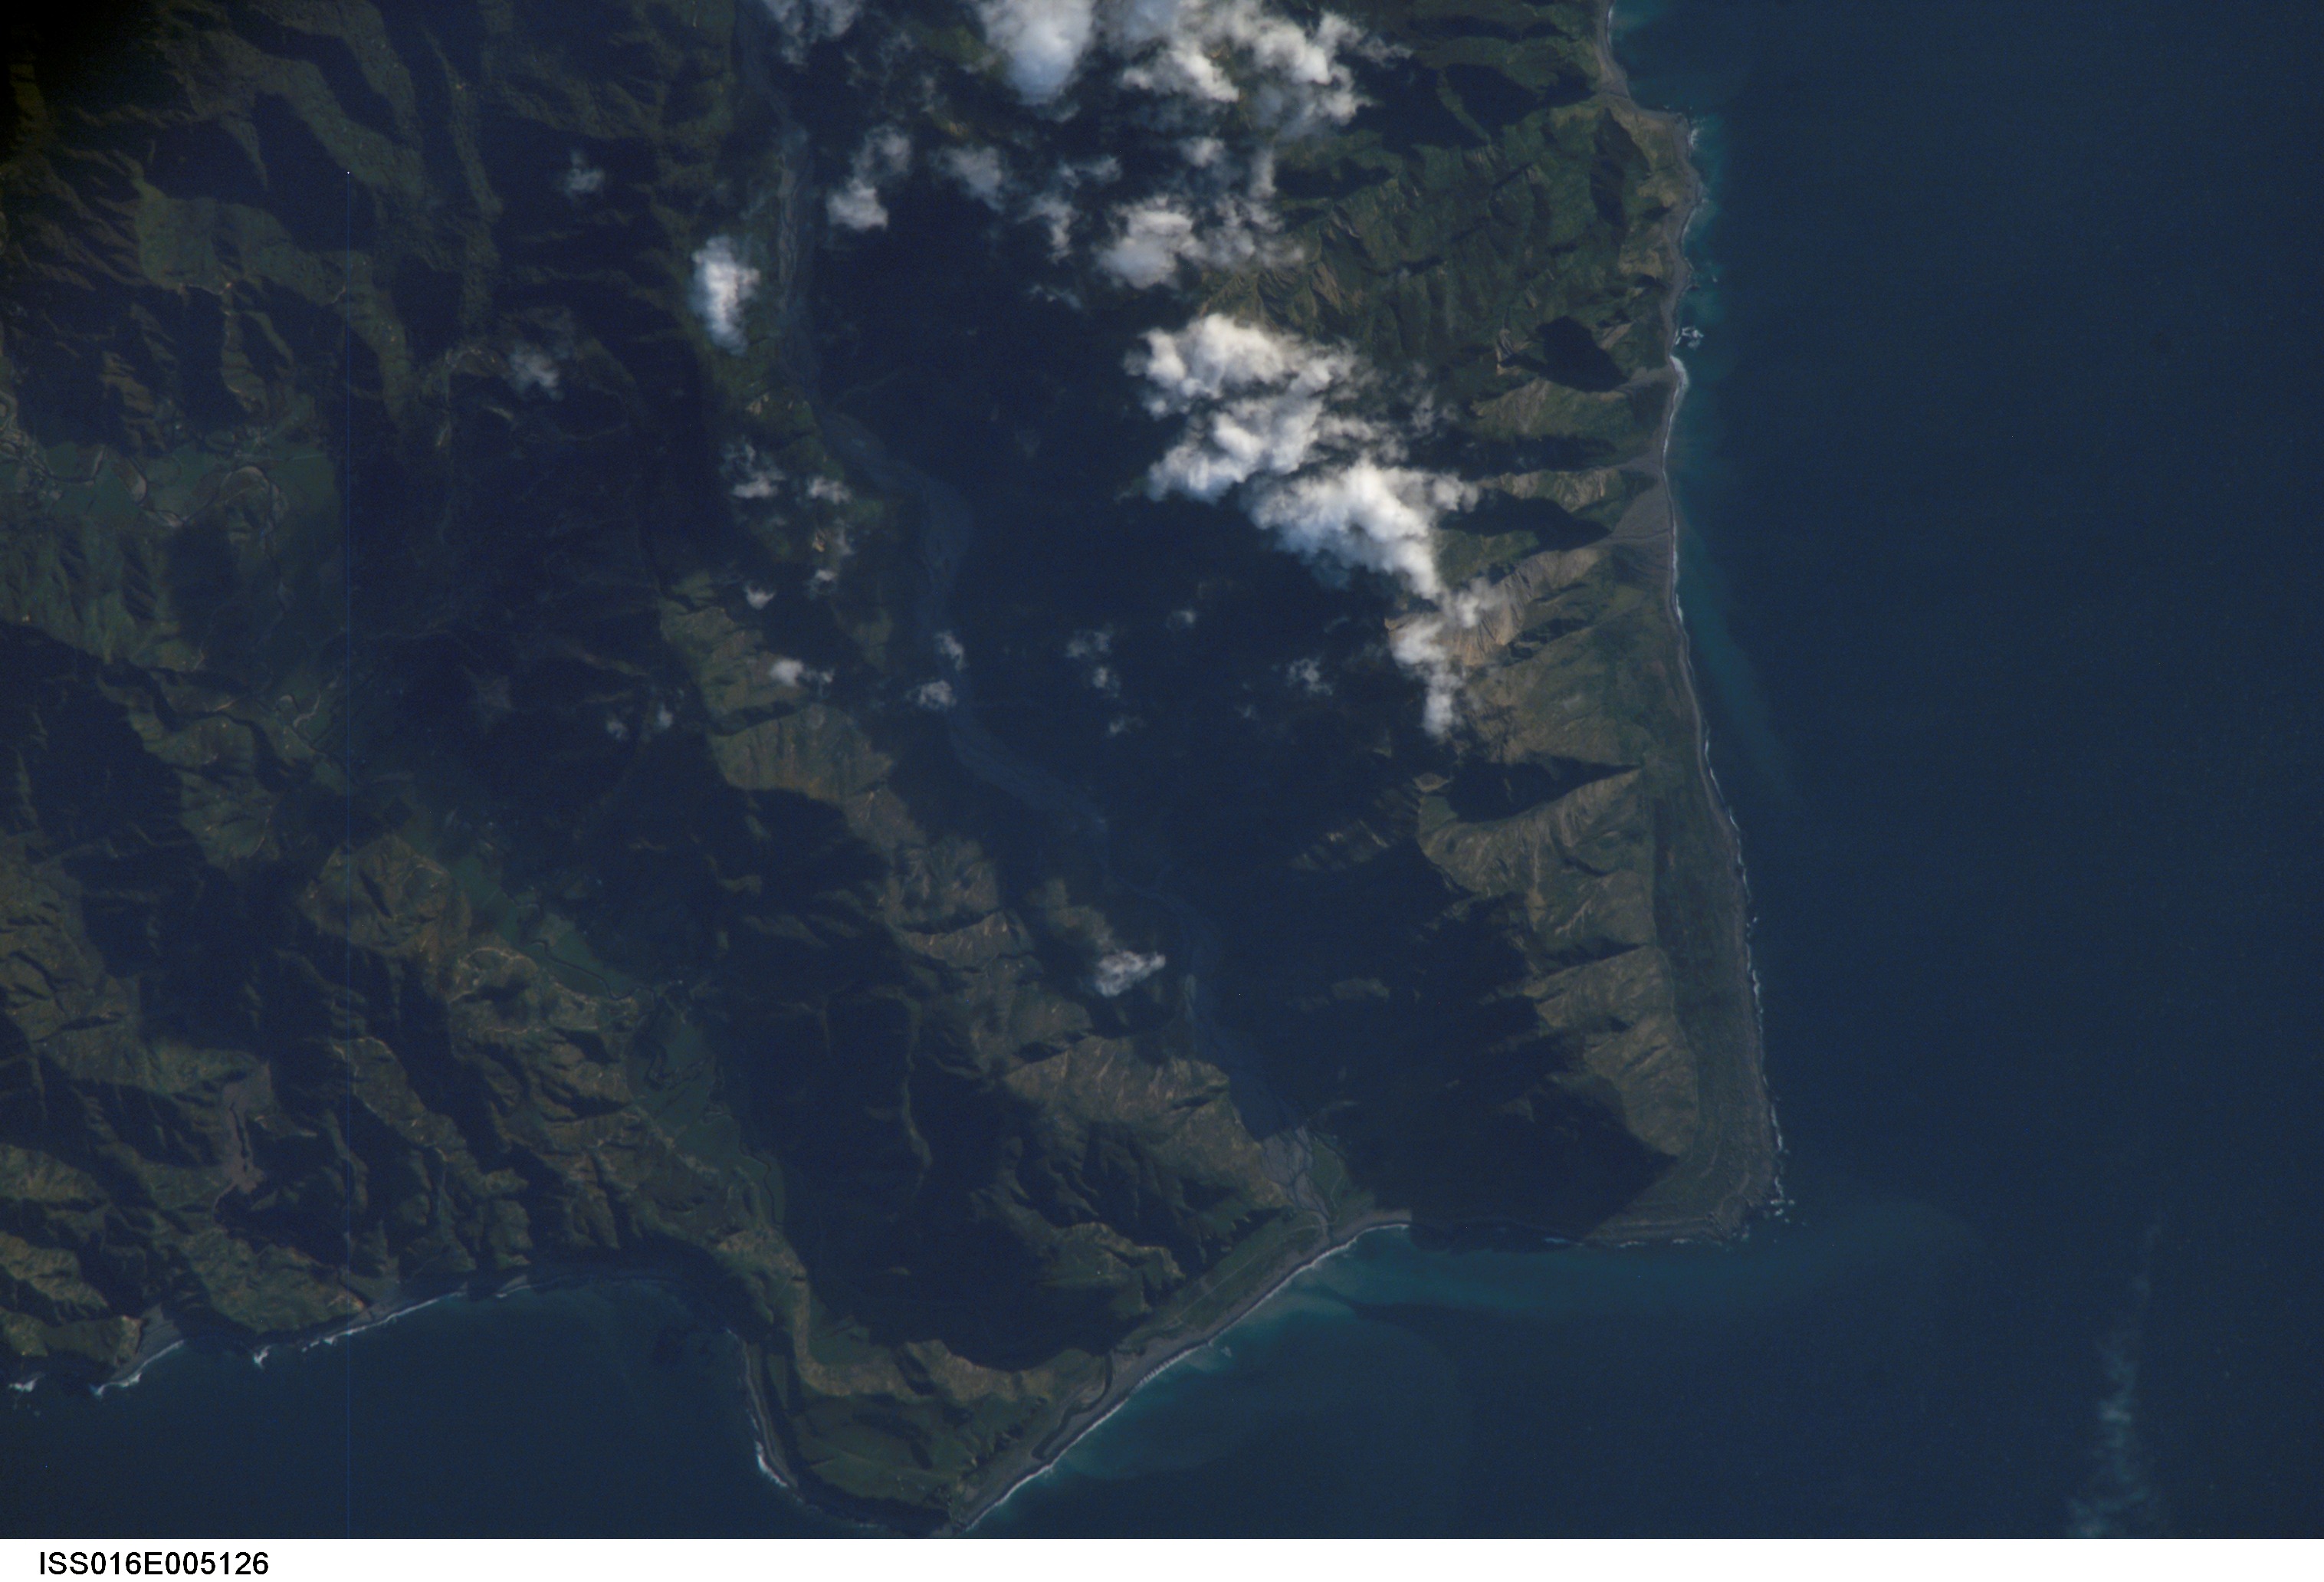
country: NEW ZEALAND-NI
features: BARING HEAD, COOK STRAIT
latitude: -41.3
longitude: 174.9
